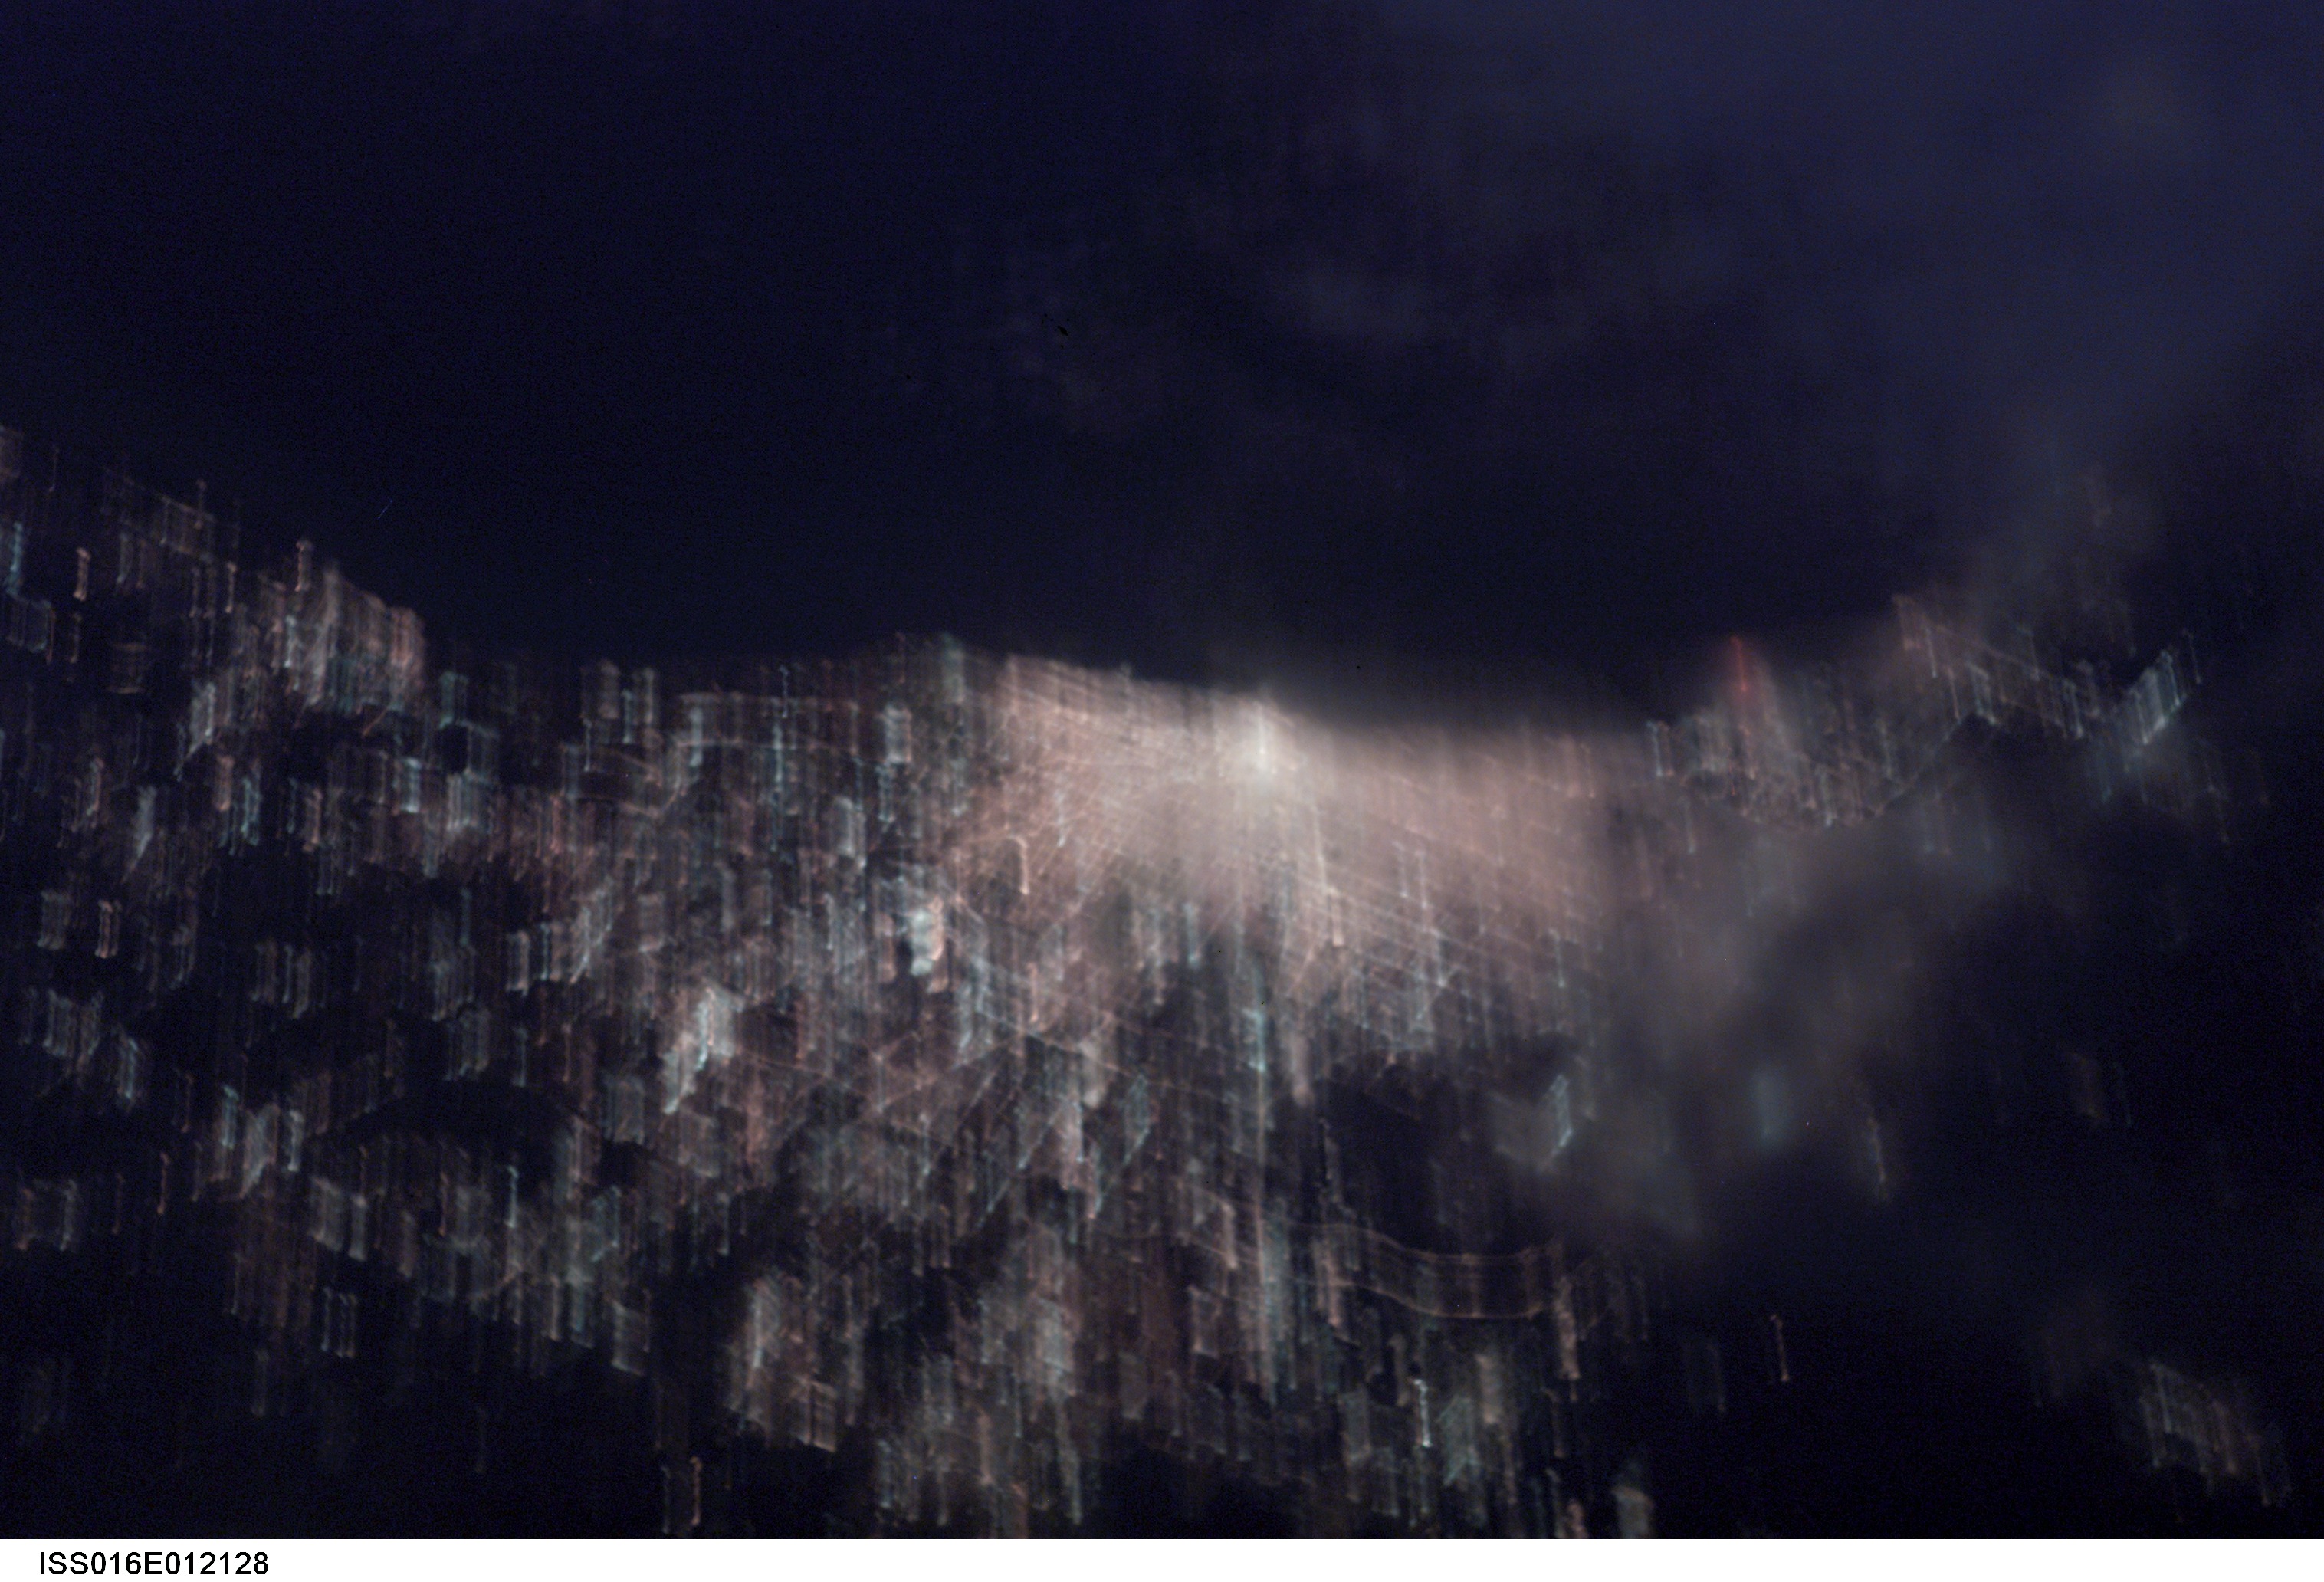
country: USA-ILLINOIS
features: CHICAGO AT NIGHT, BLURRED
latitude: 42.0
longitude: -87.5
